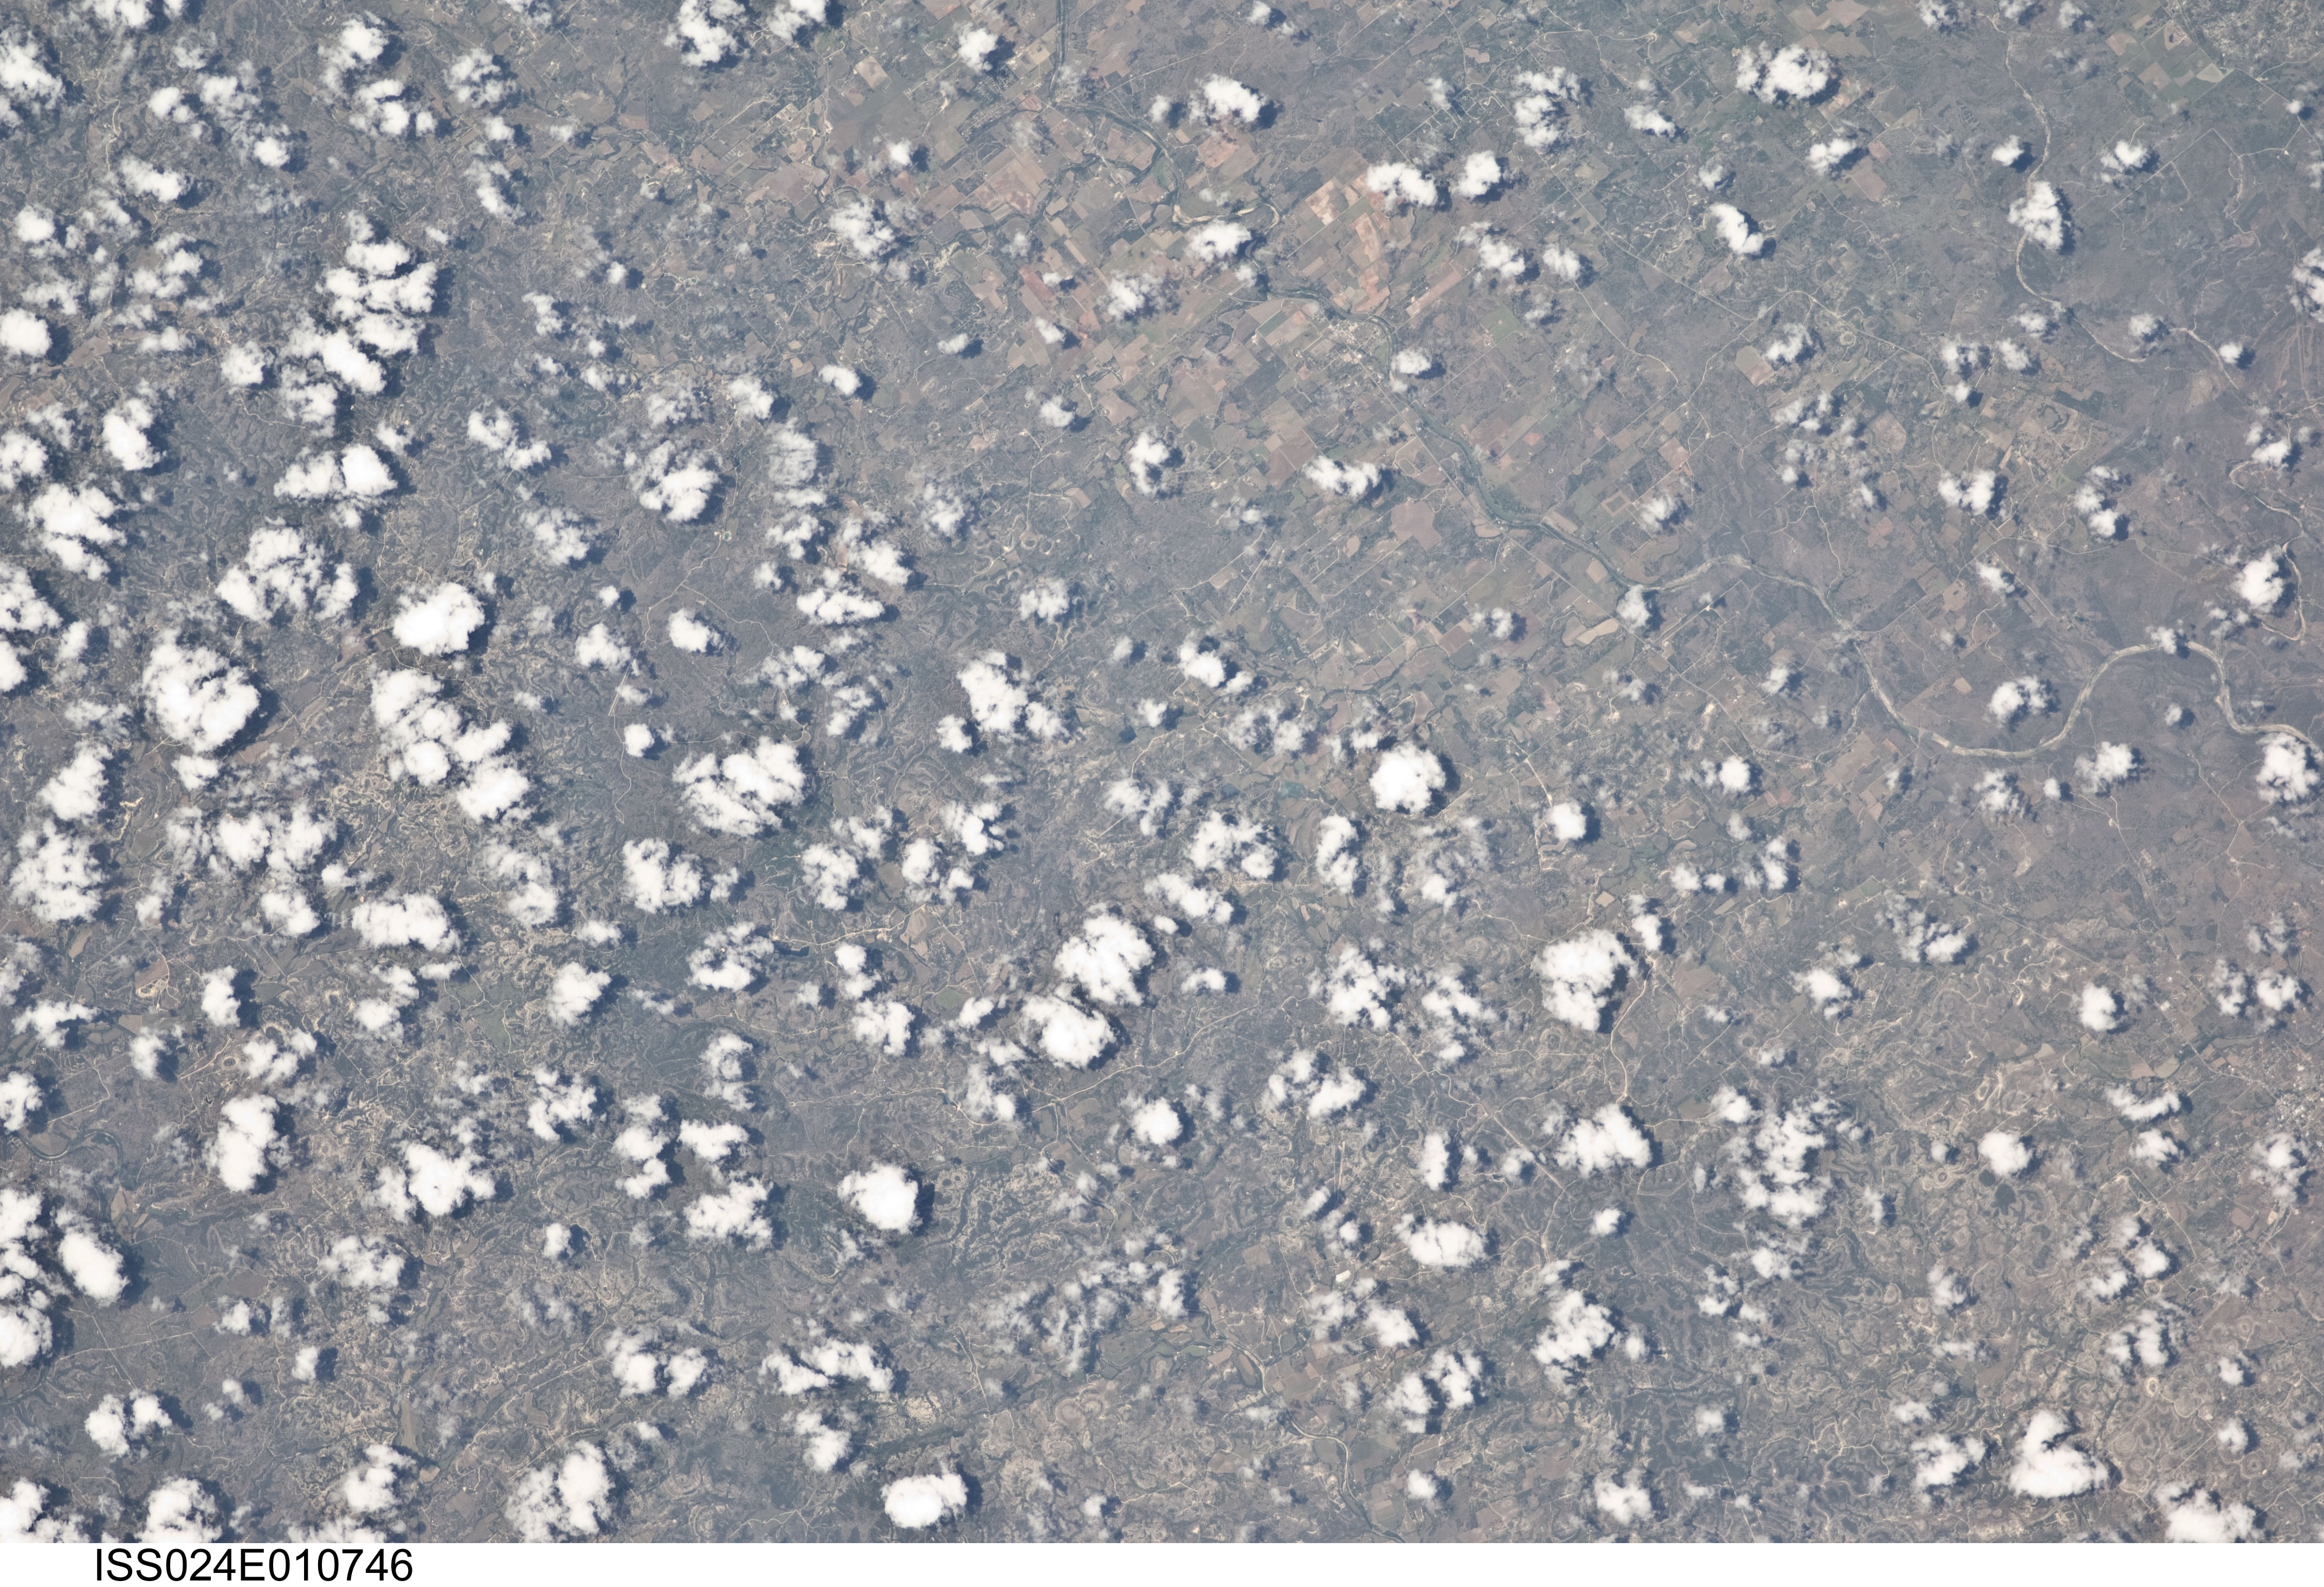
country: USA-TEXAS
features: PEDERNALES R., STONEWALL, WEST FORK WILLIAMS CREEK
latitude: 30.2
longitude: -98.6
